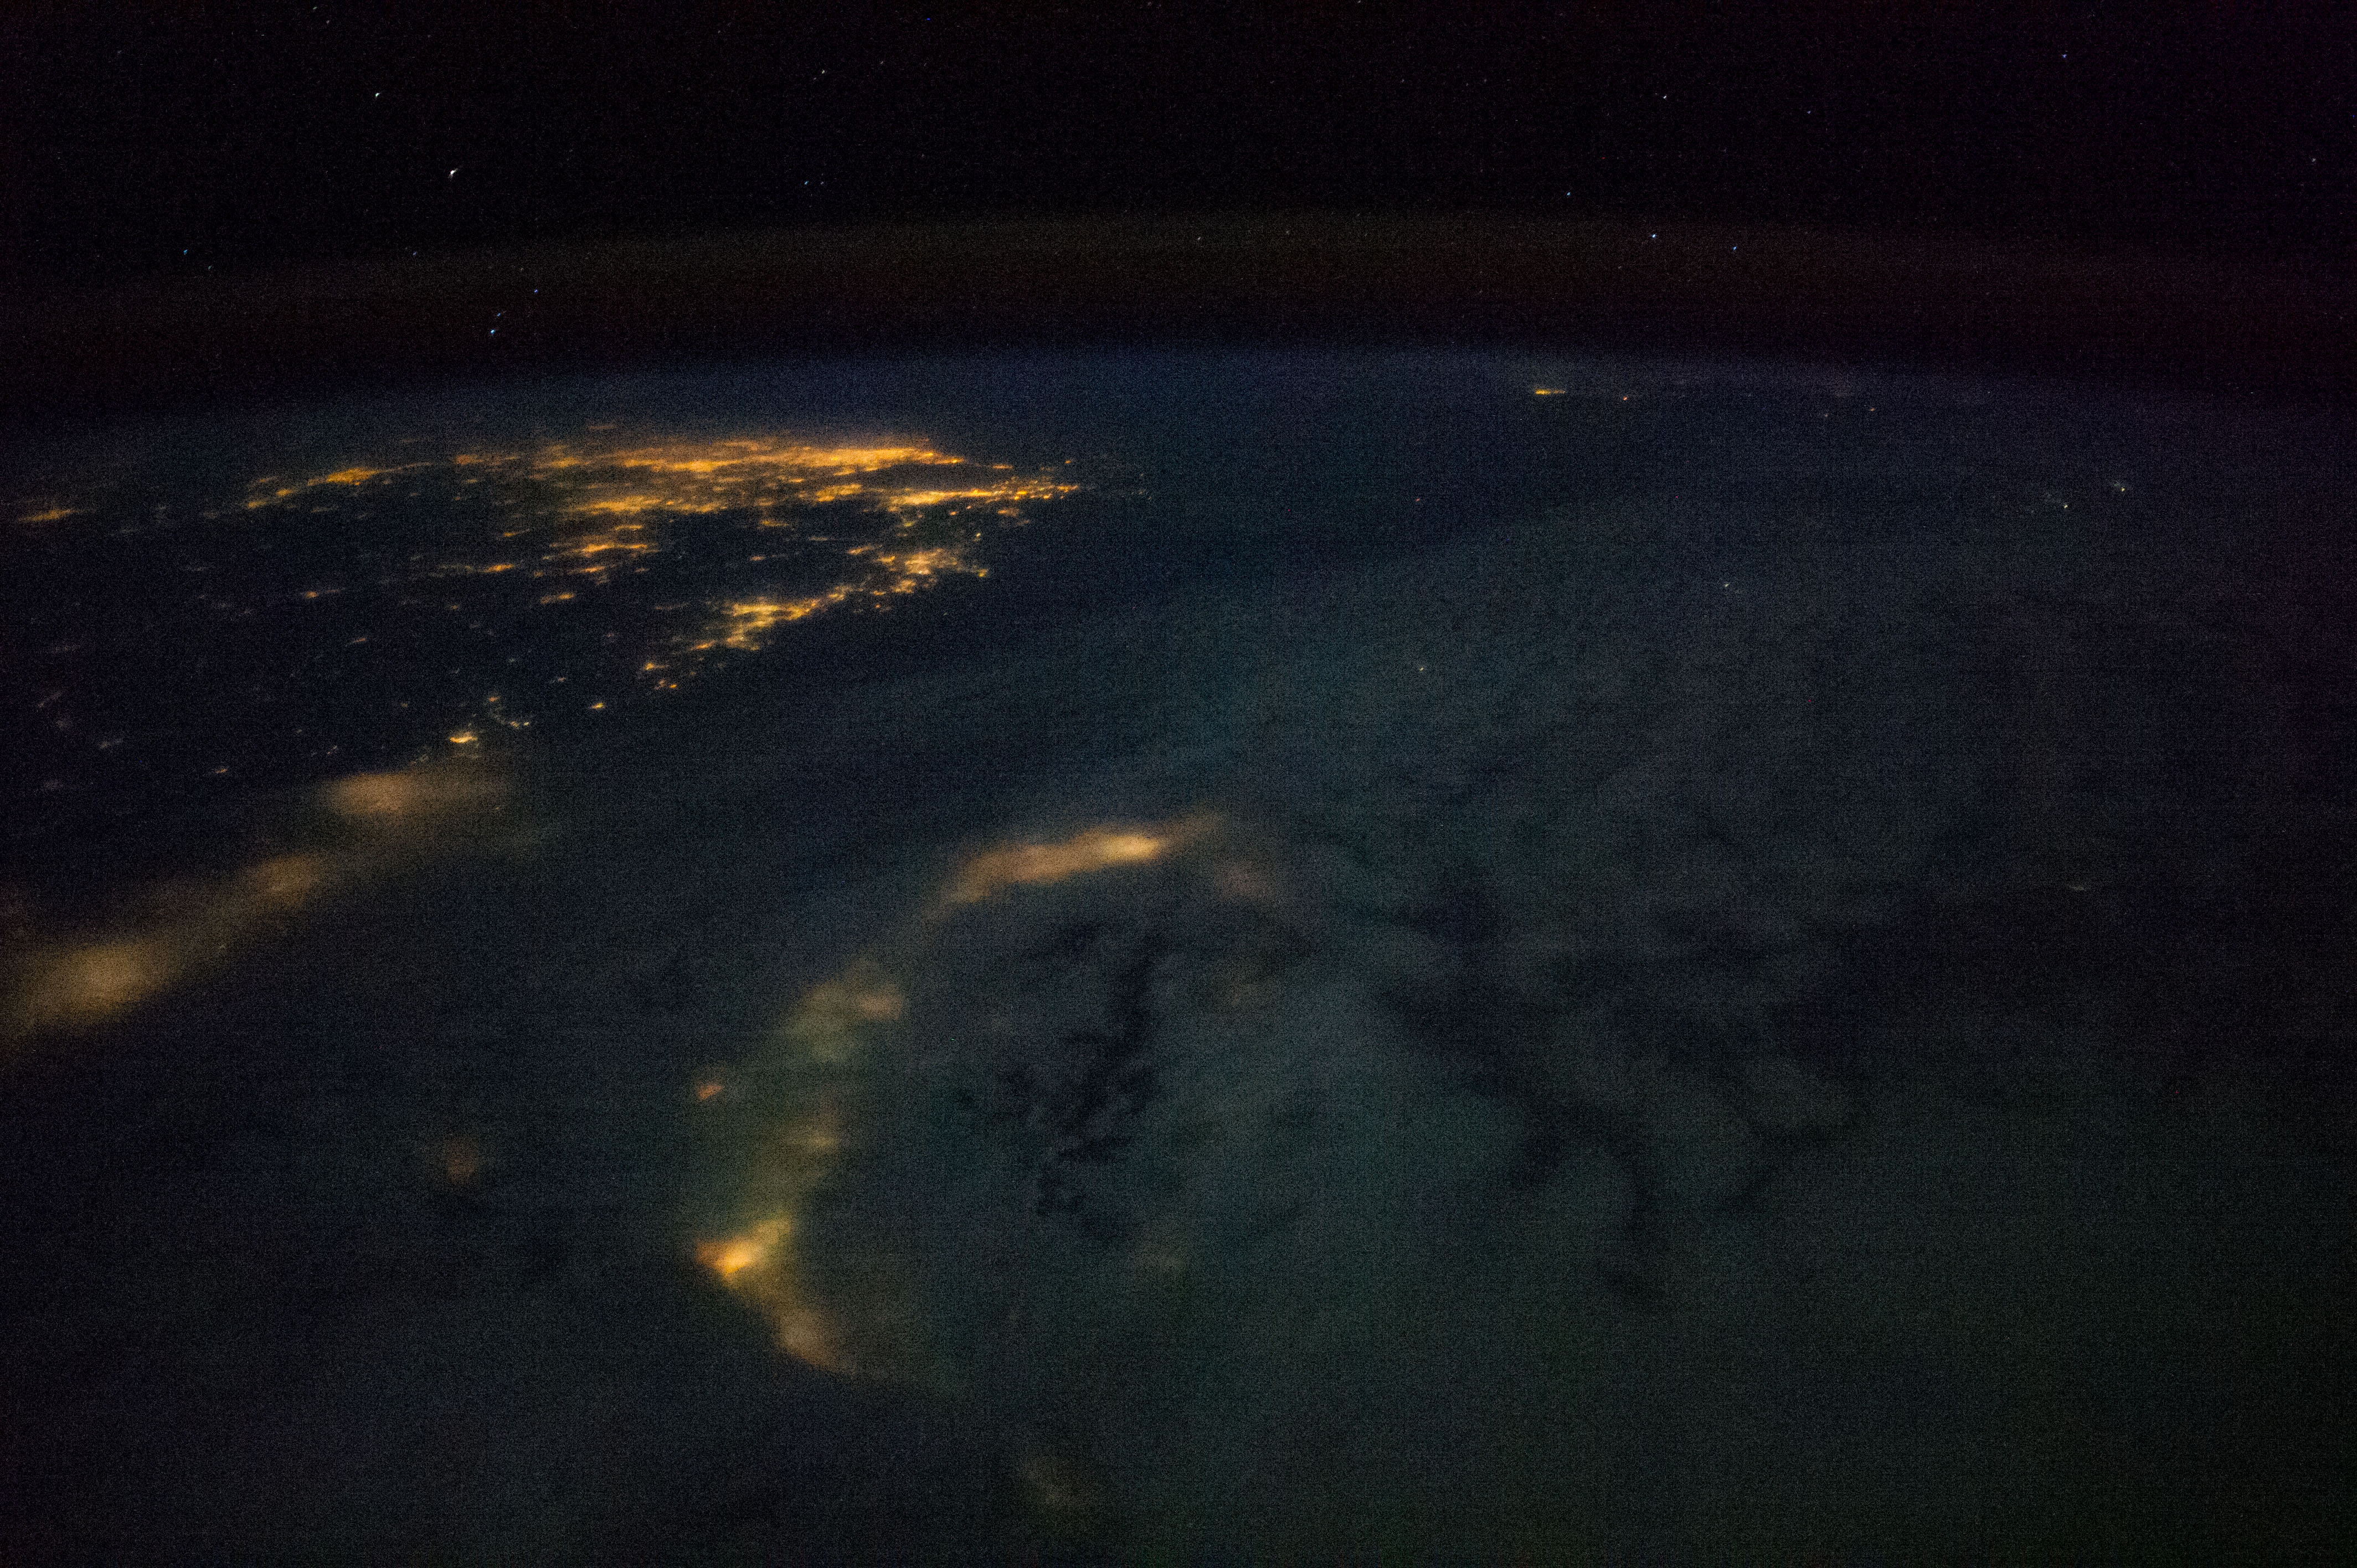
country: CHINA
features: EAST CHINA SEA, NIGHT, EARTH LIMB, TAIPEI, FUJIANG PROVENCE, ZHEJIANG PROVENCE
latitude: 25.5
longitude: 121.6
